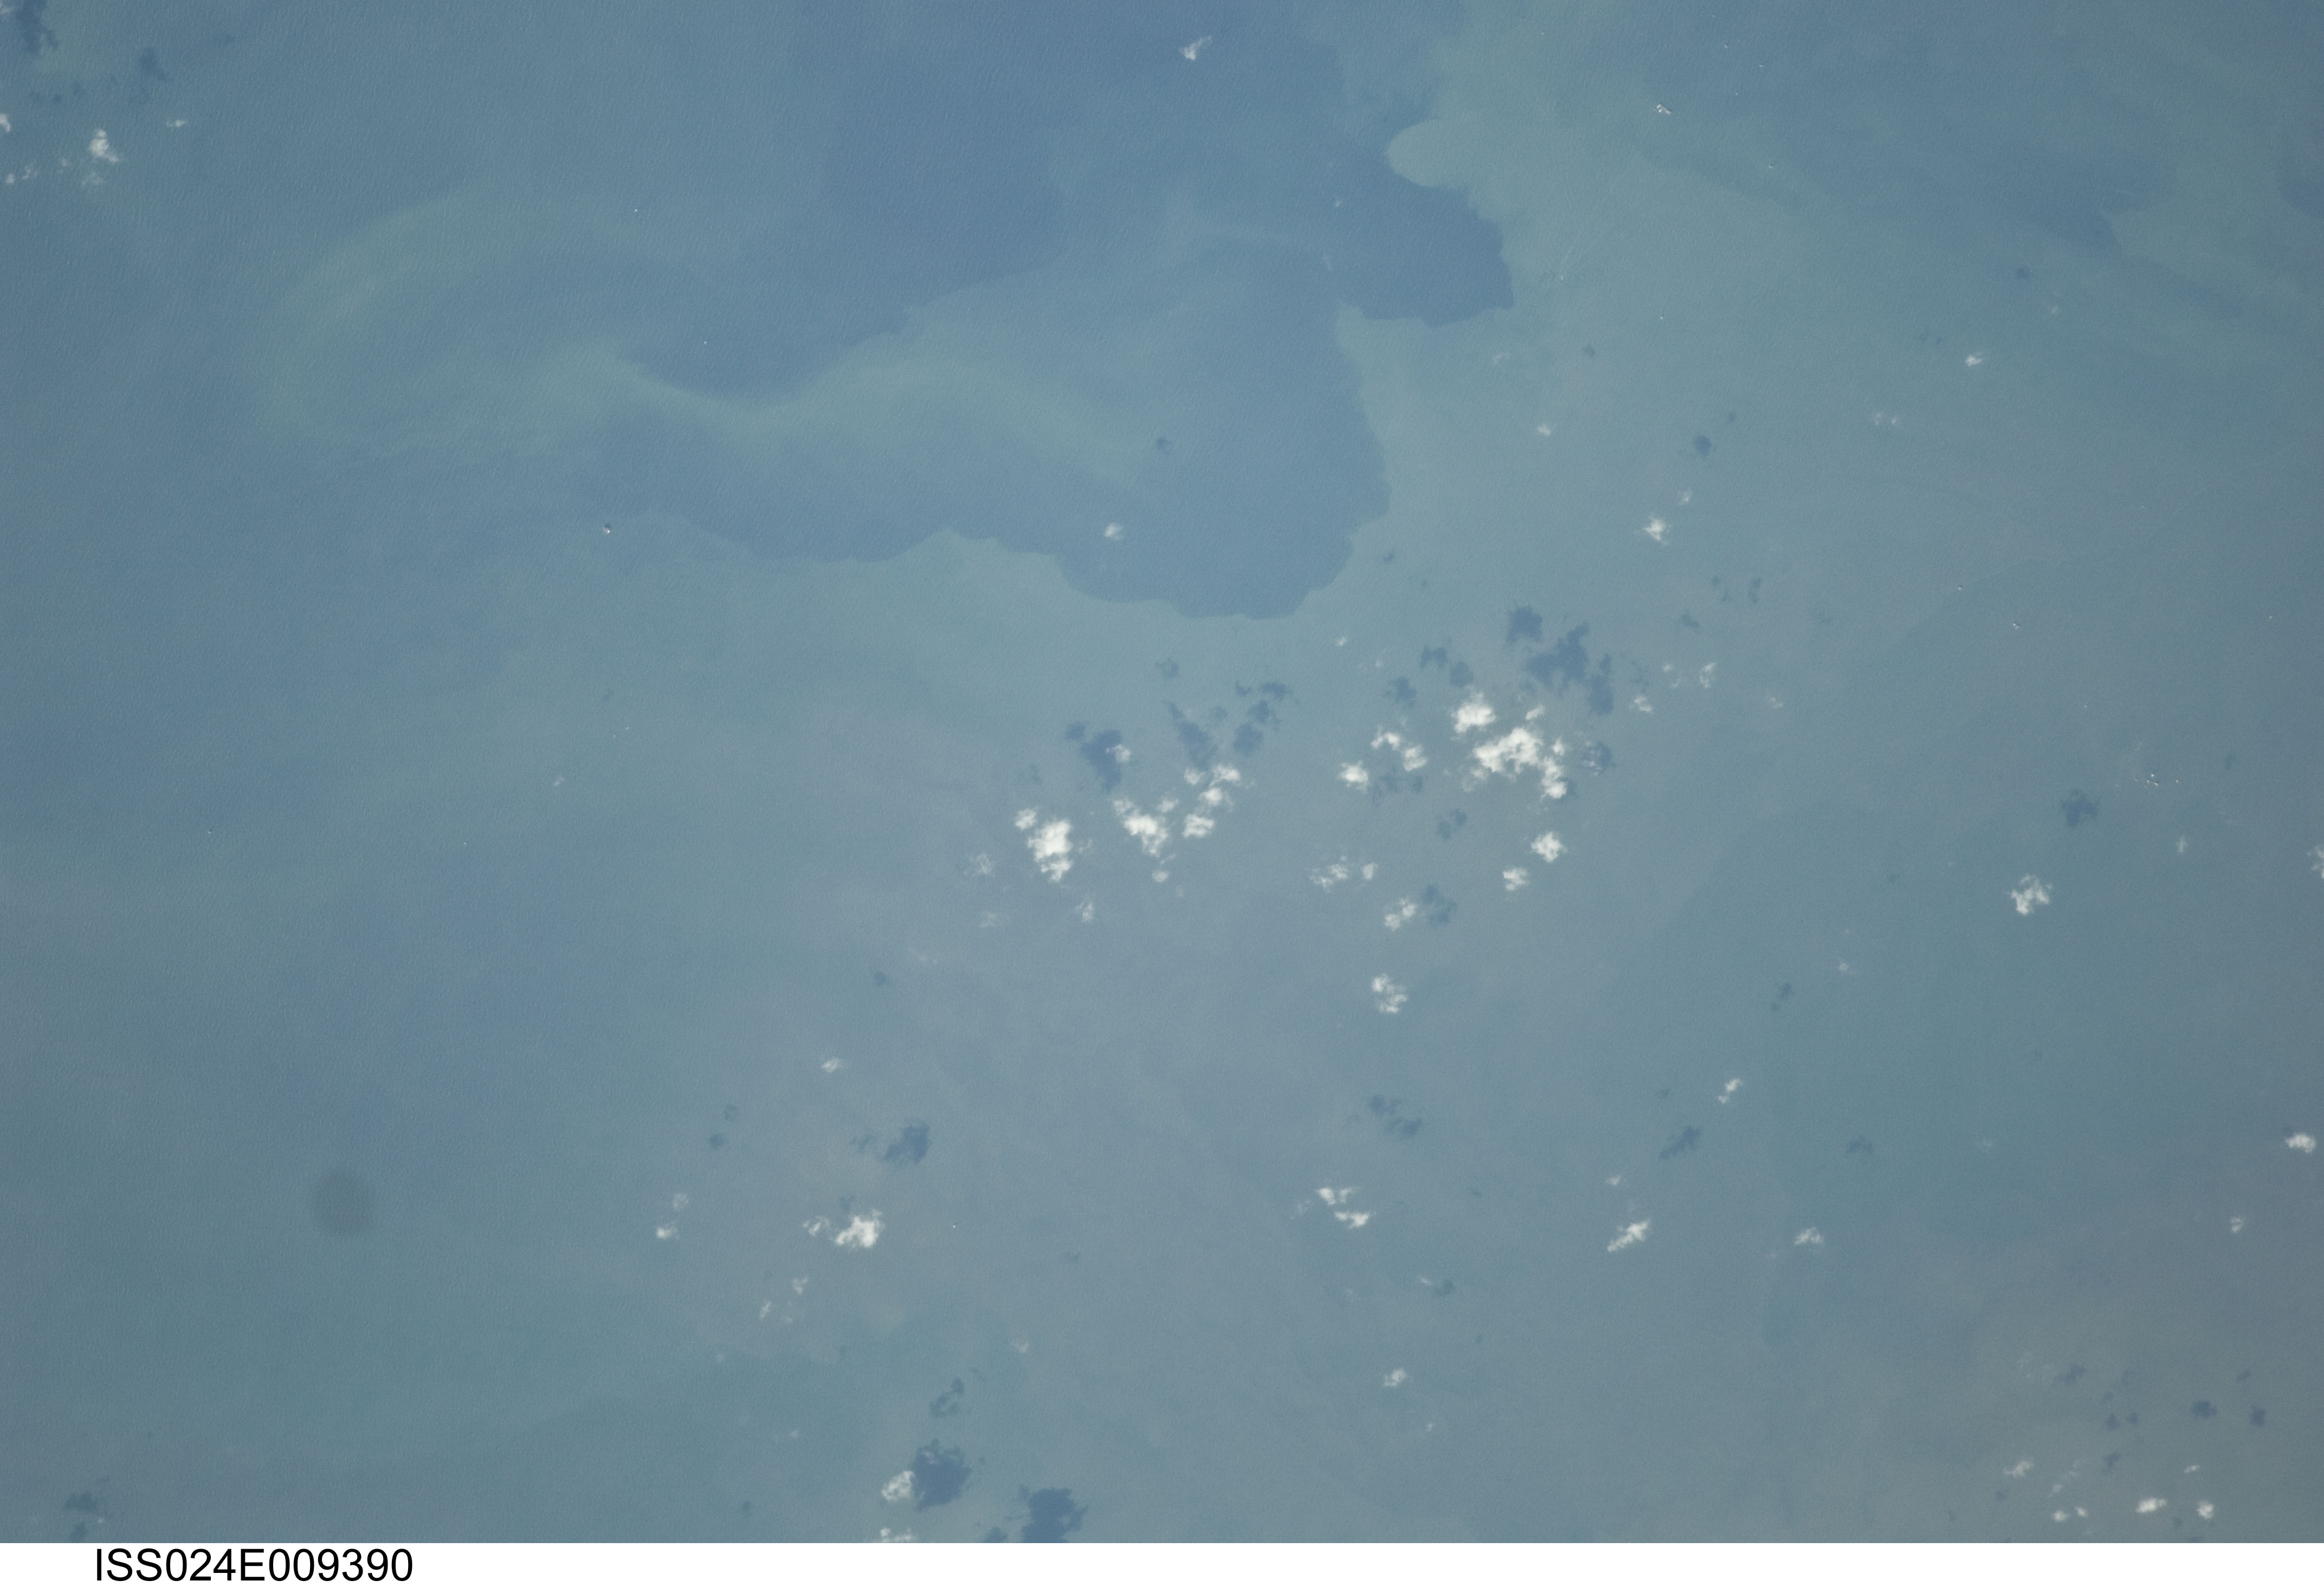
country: GULF OF MEXICO
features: SEA SURFACE, SEDIMENT PLUMES, OIL RIG PLATFORMS, WAVES, SHIP WAKES
